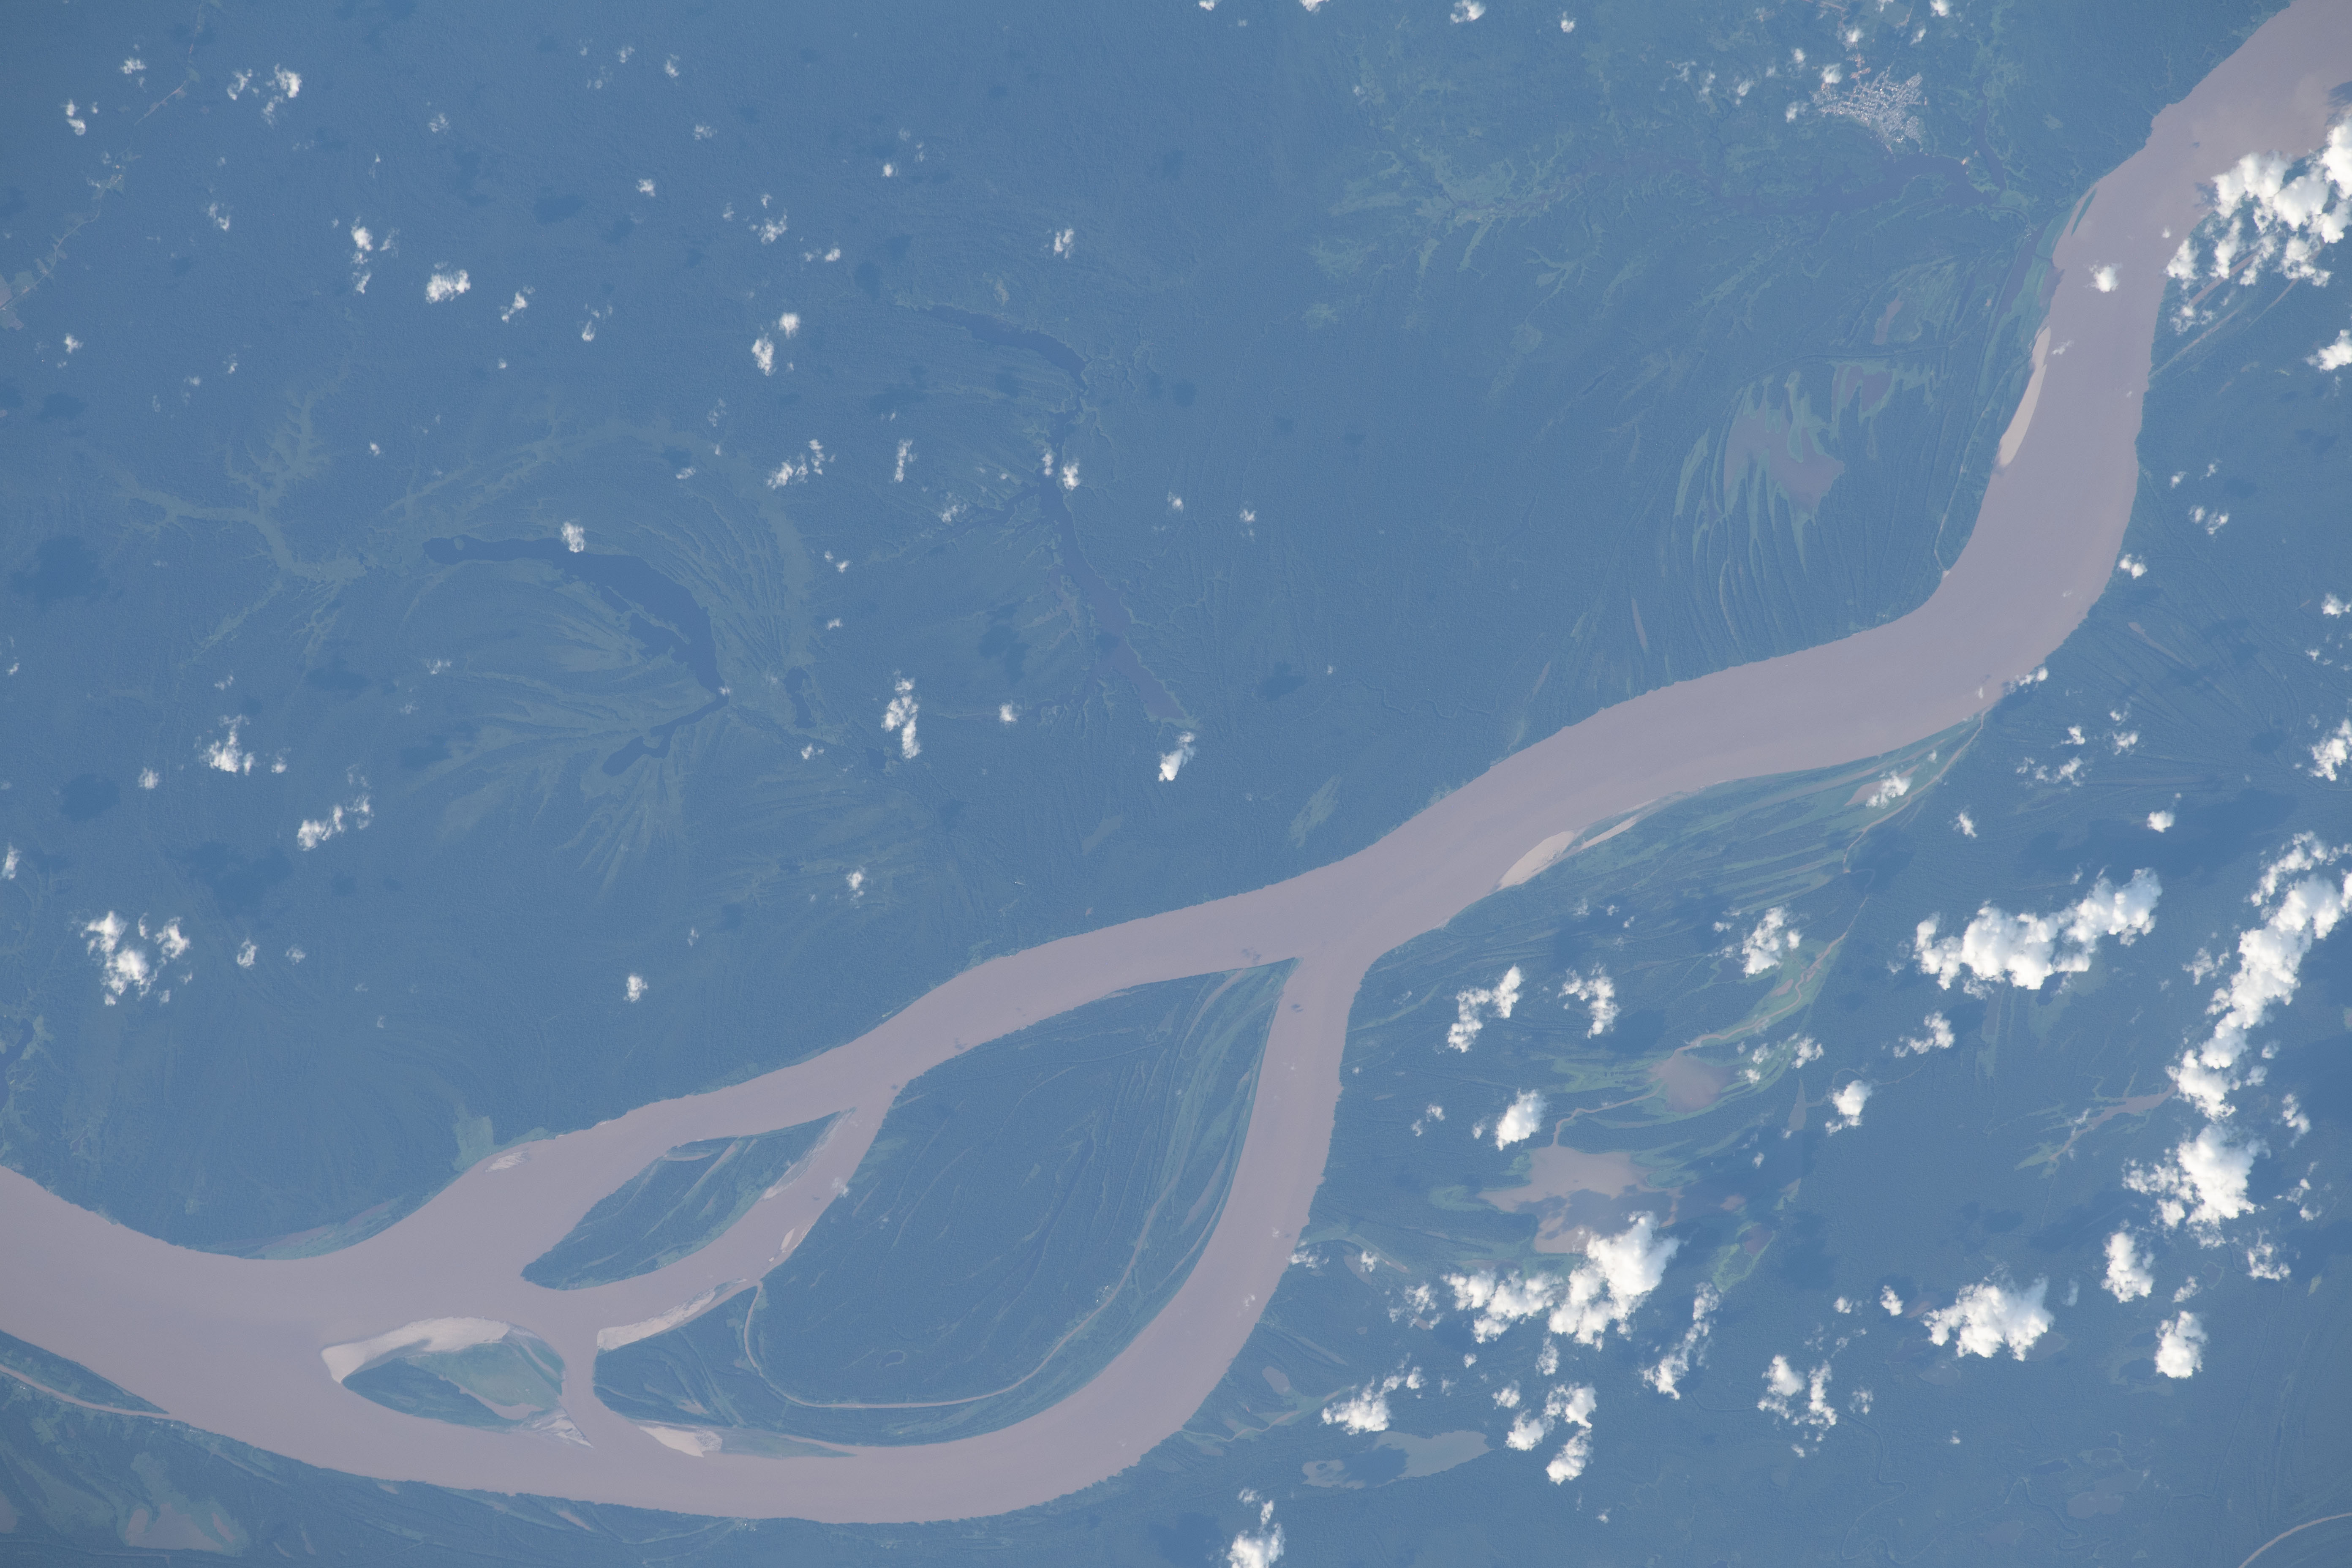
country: BRAZIL
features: AMAZON RIVER
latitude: -3.9
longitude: -61.8
